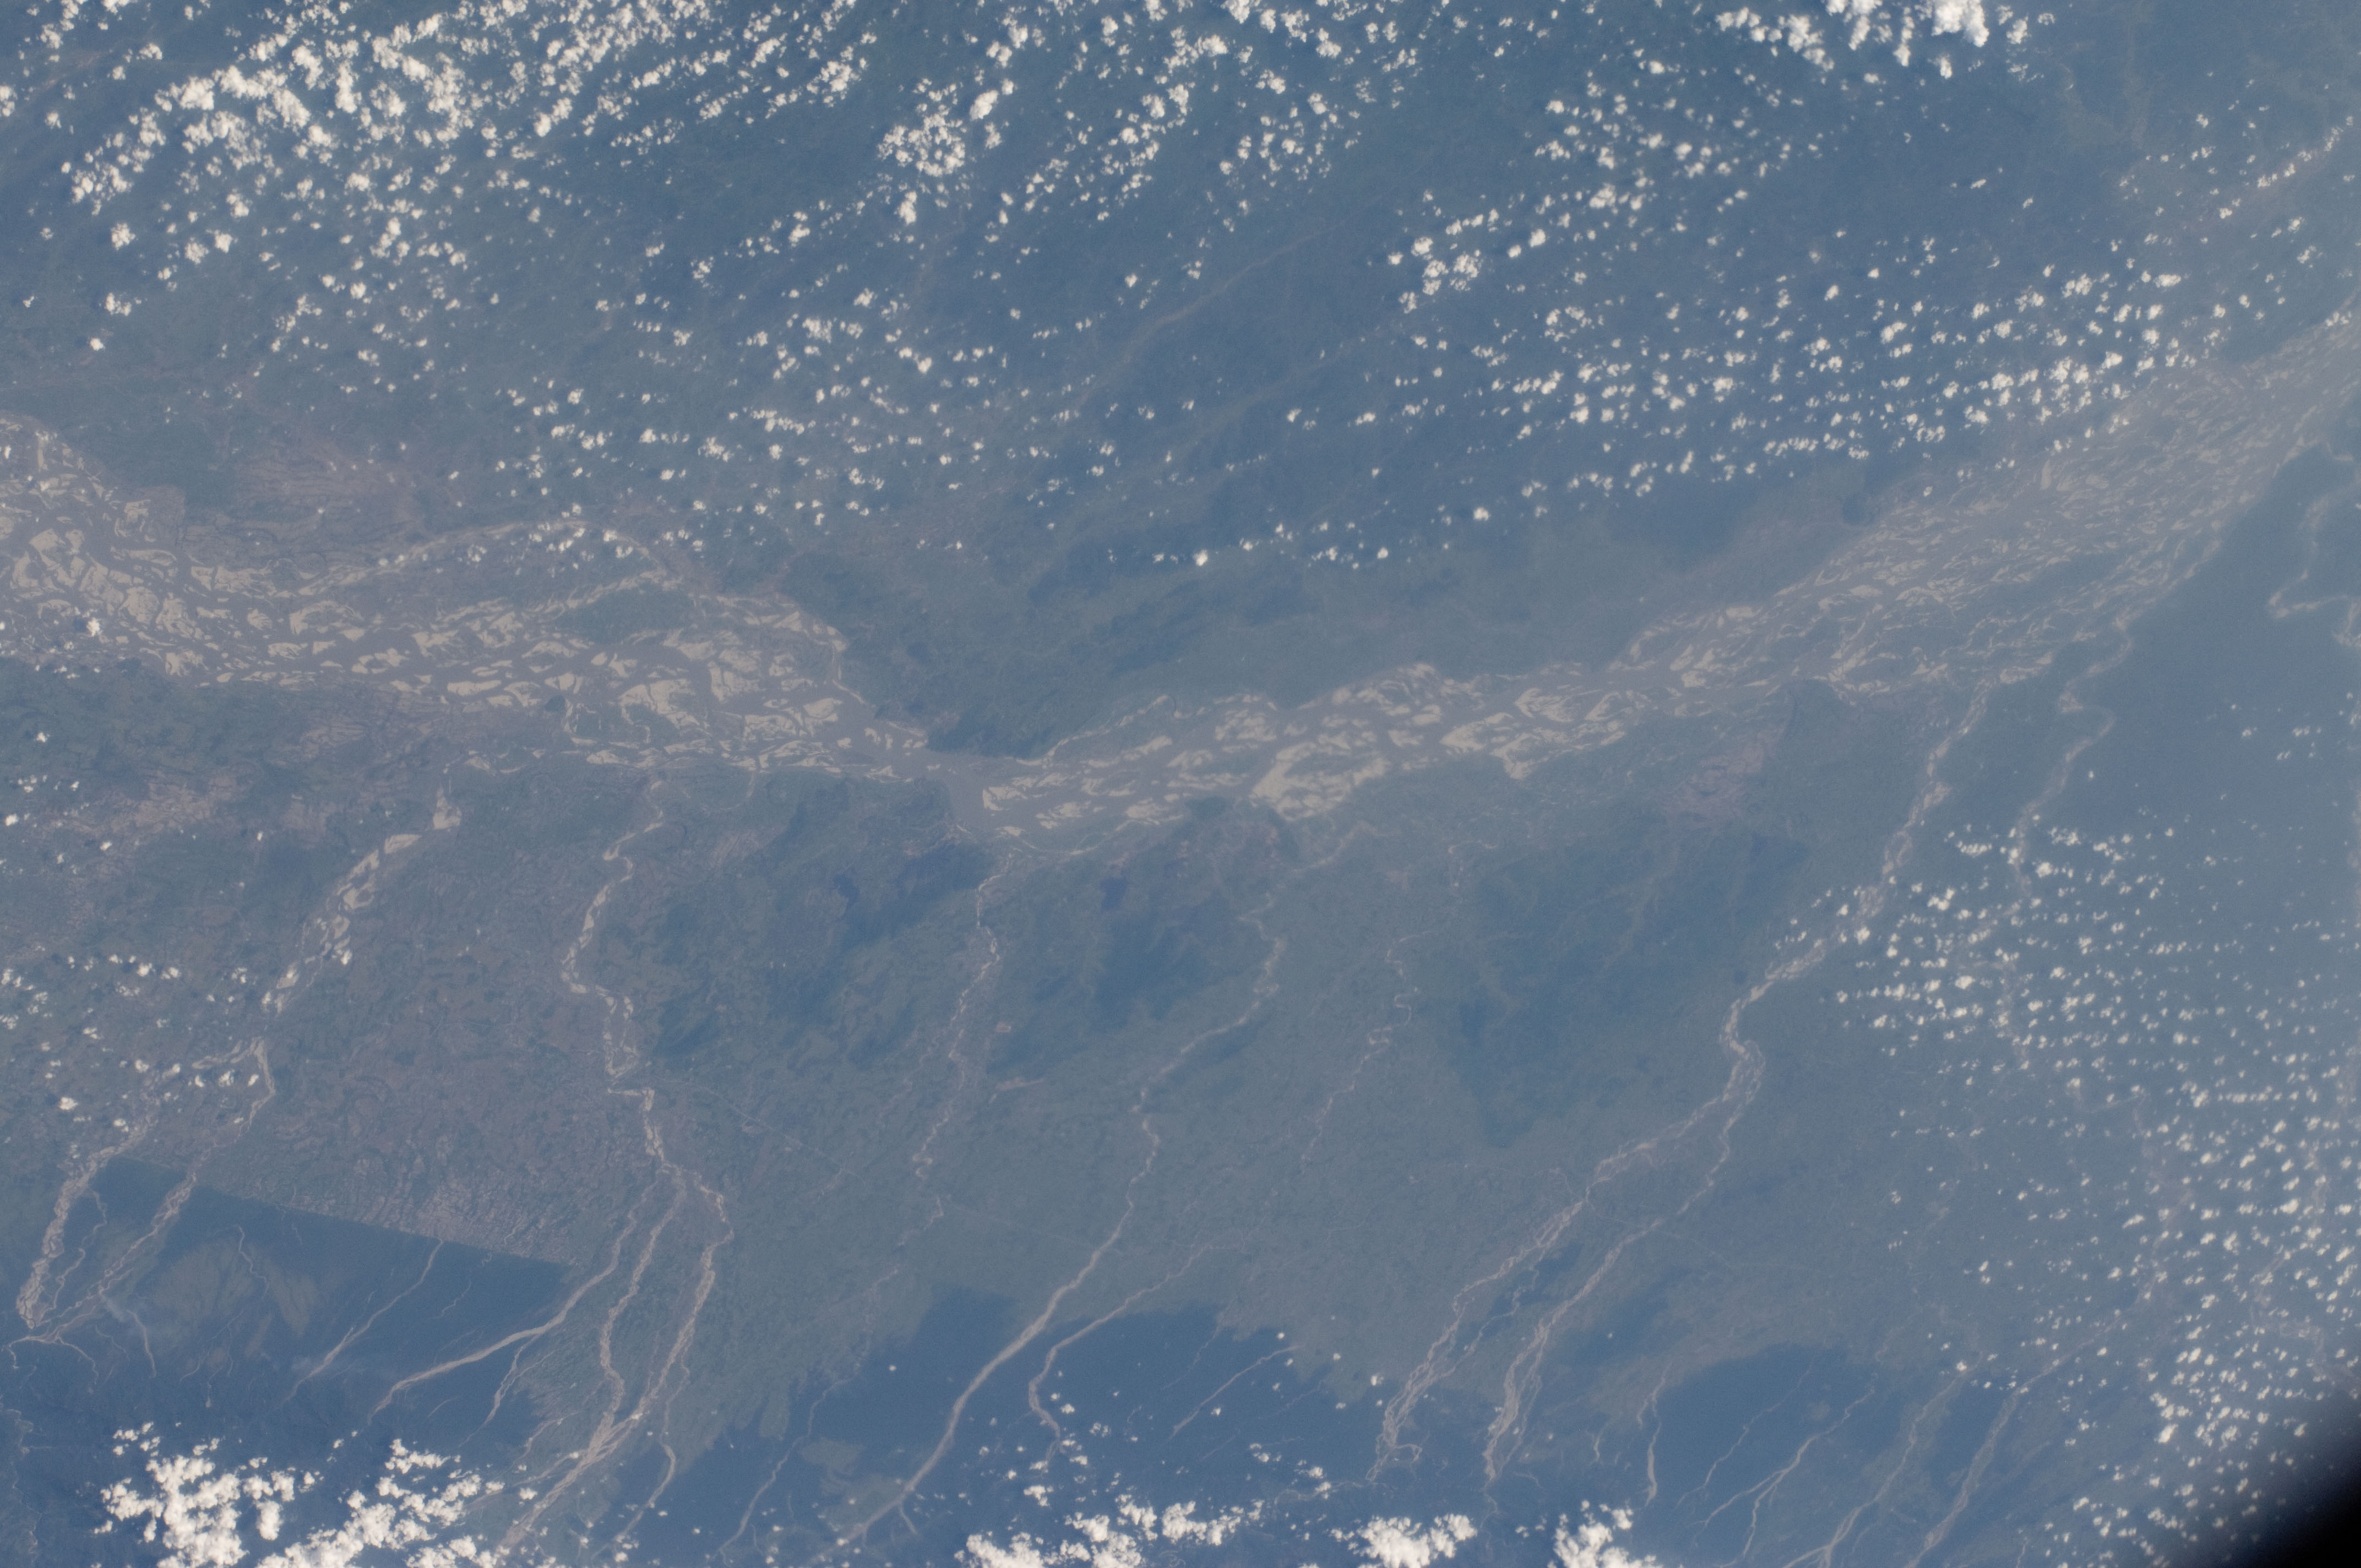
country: INDIA
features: BRAHMAPUTRA R., TRIBUTARIES, FORESTS
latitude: 26.0
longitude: 90.0
